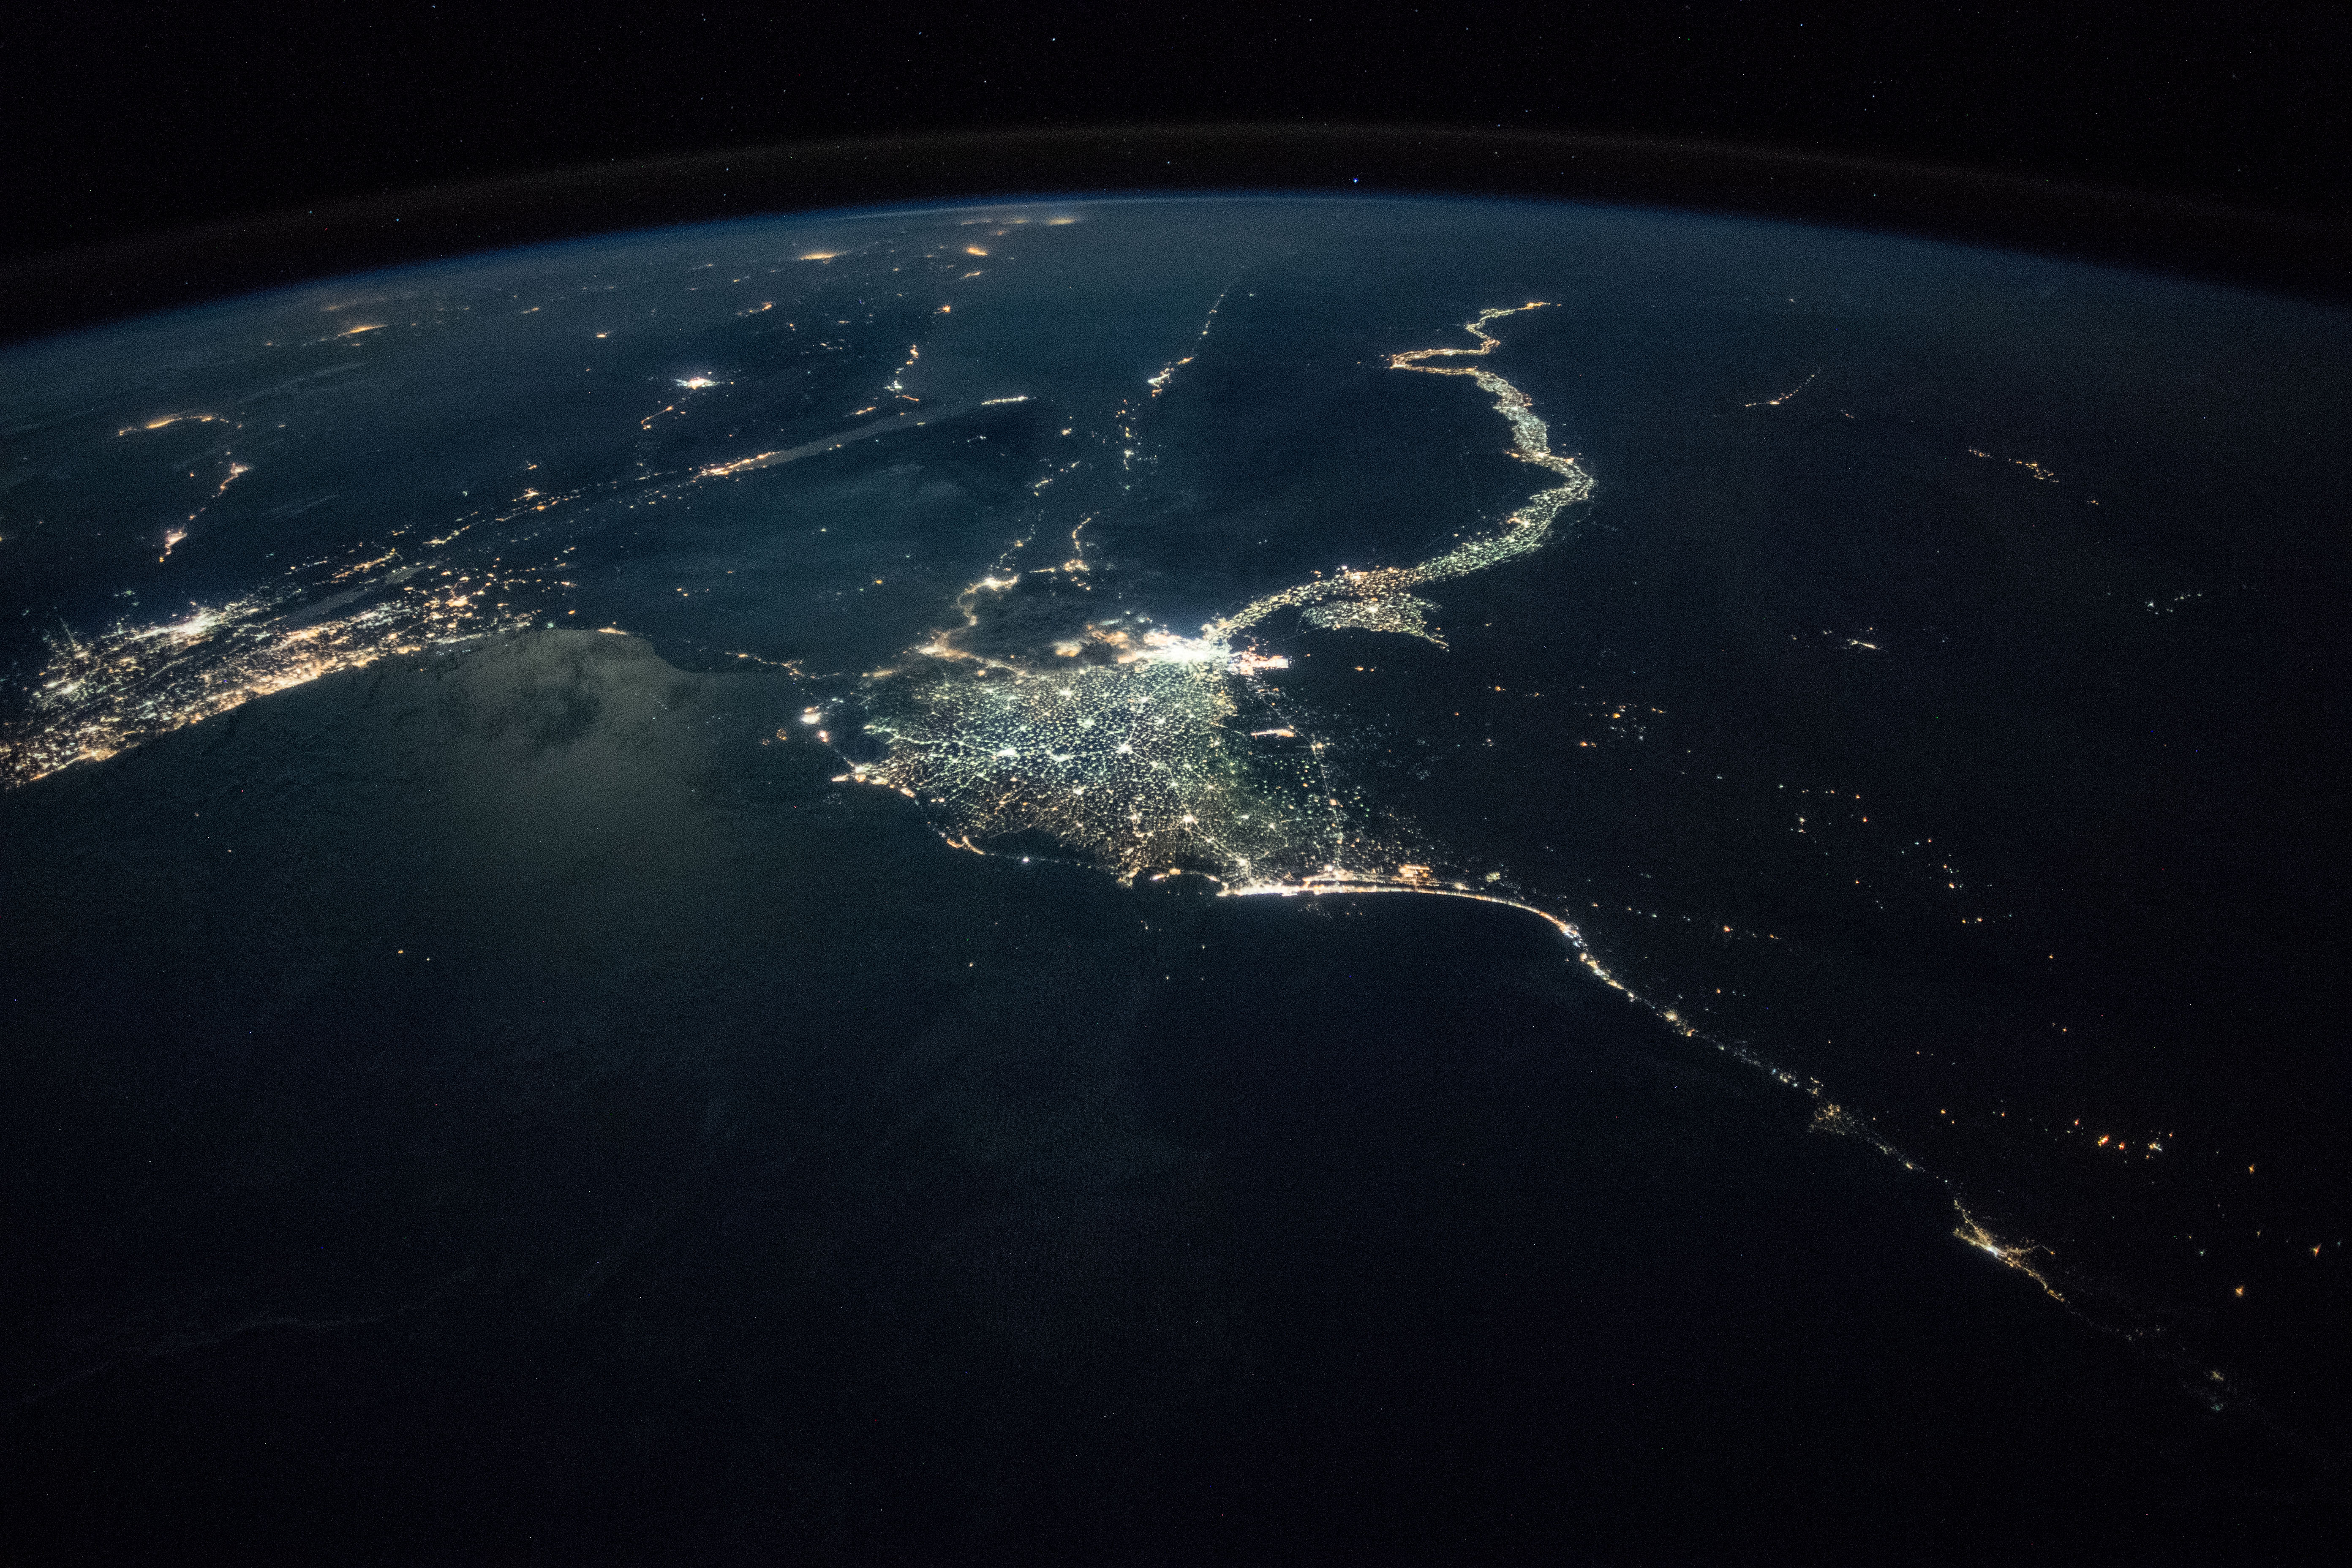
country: EGYPT
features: CAIRO CITY, GULF OF SUEZ, GULF OF AQABA, NEGEV DESERT, SUEZ CITY, ISMAILIA CITY, PORT SAID CITY, NILE DELTA, FAIYUM CITY, WESTERN DESERT, NIGHT, EARTH LIMB
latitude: 31.0
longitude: 30.7
